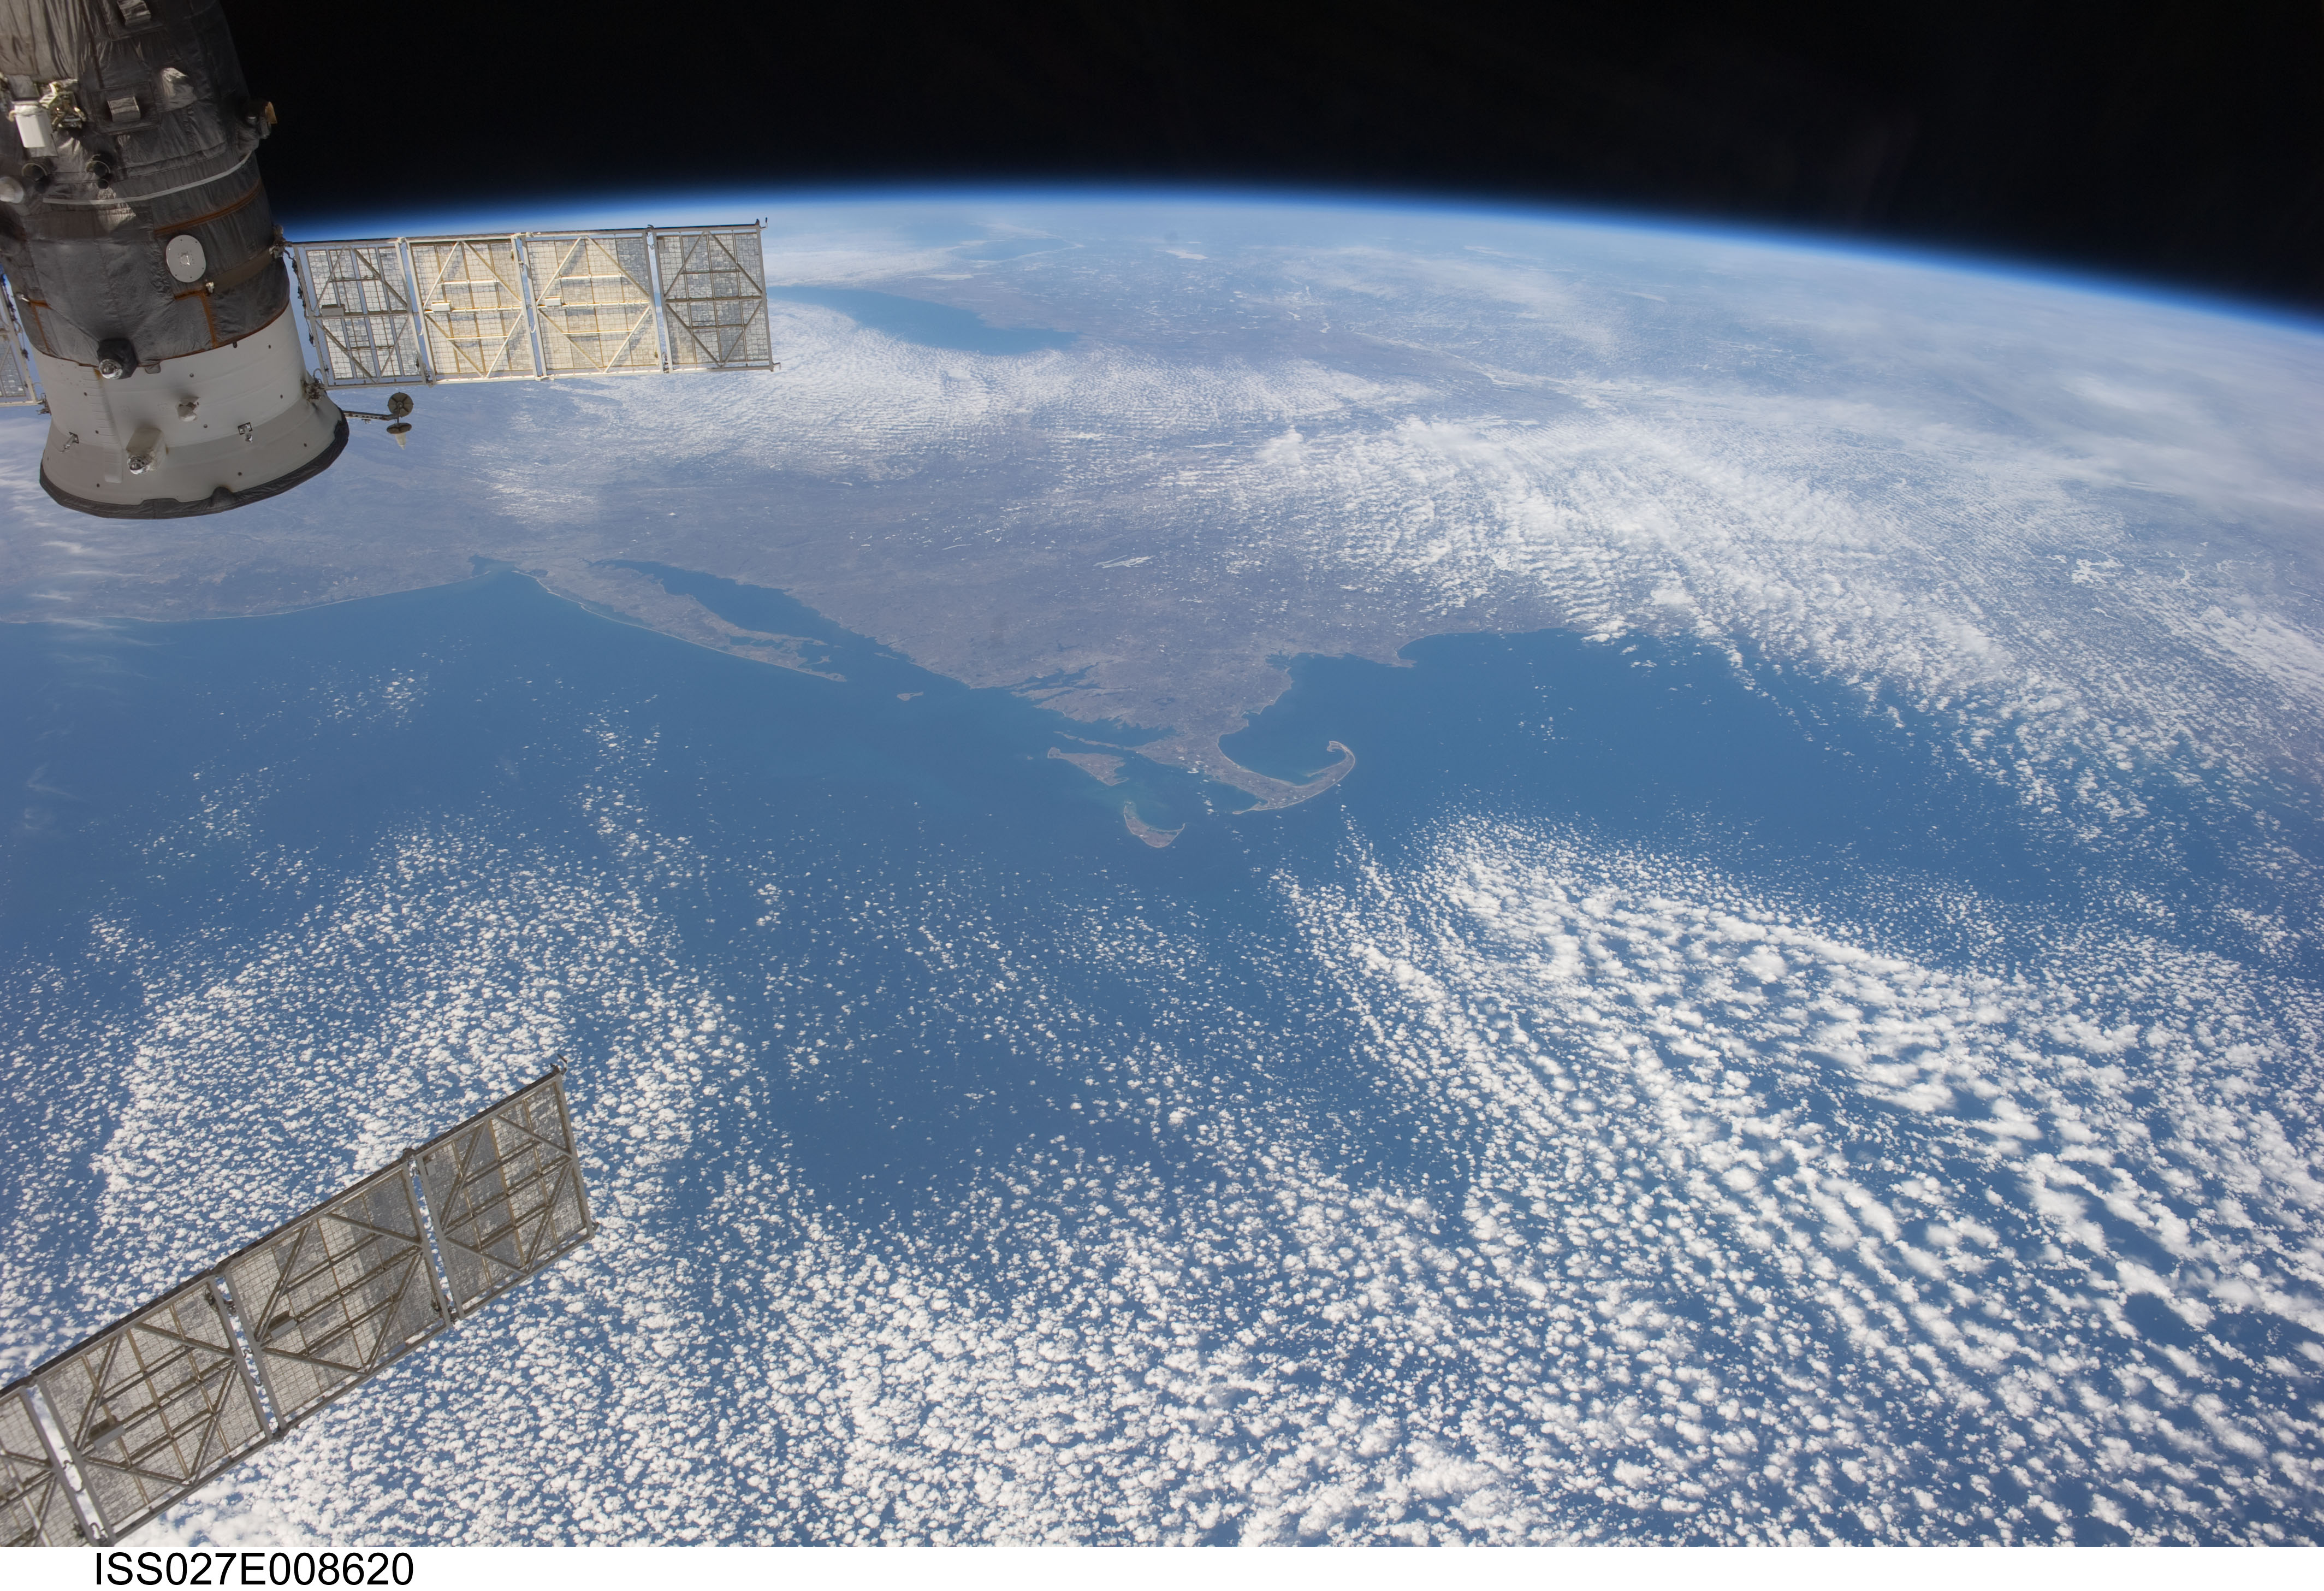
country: USA-MASSACHUSETTS
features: BOSTON, PROVIDENCE, CAPE COD, LONG ISLAND, SOYUZ, NANTUCKET I.
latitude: 41.0
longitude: -70.0
